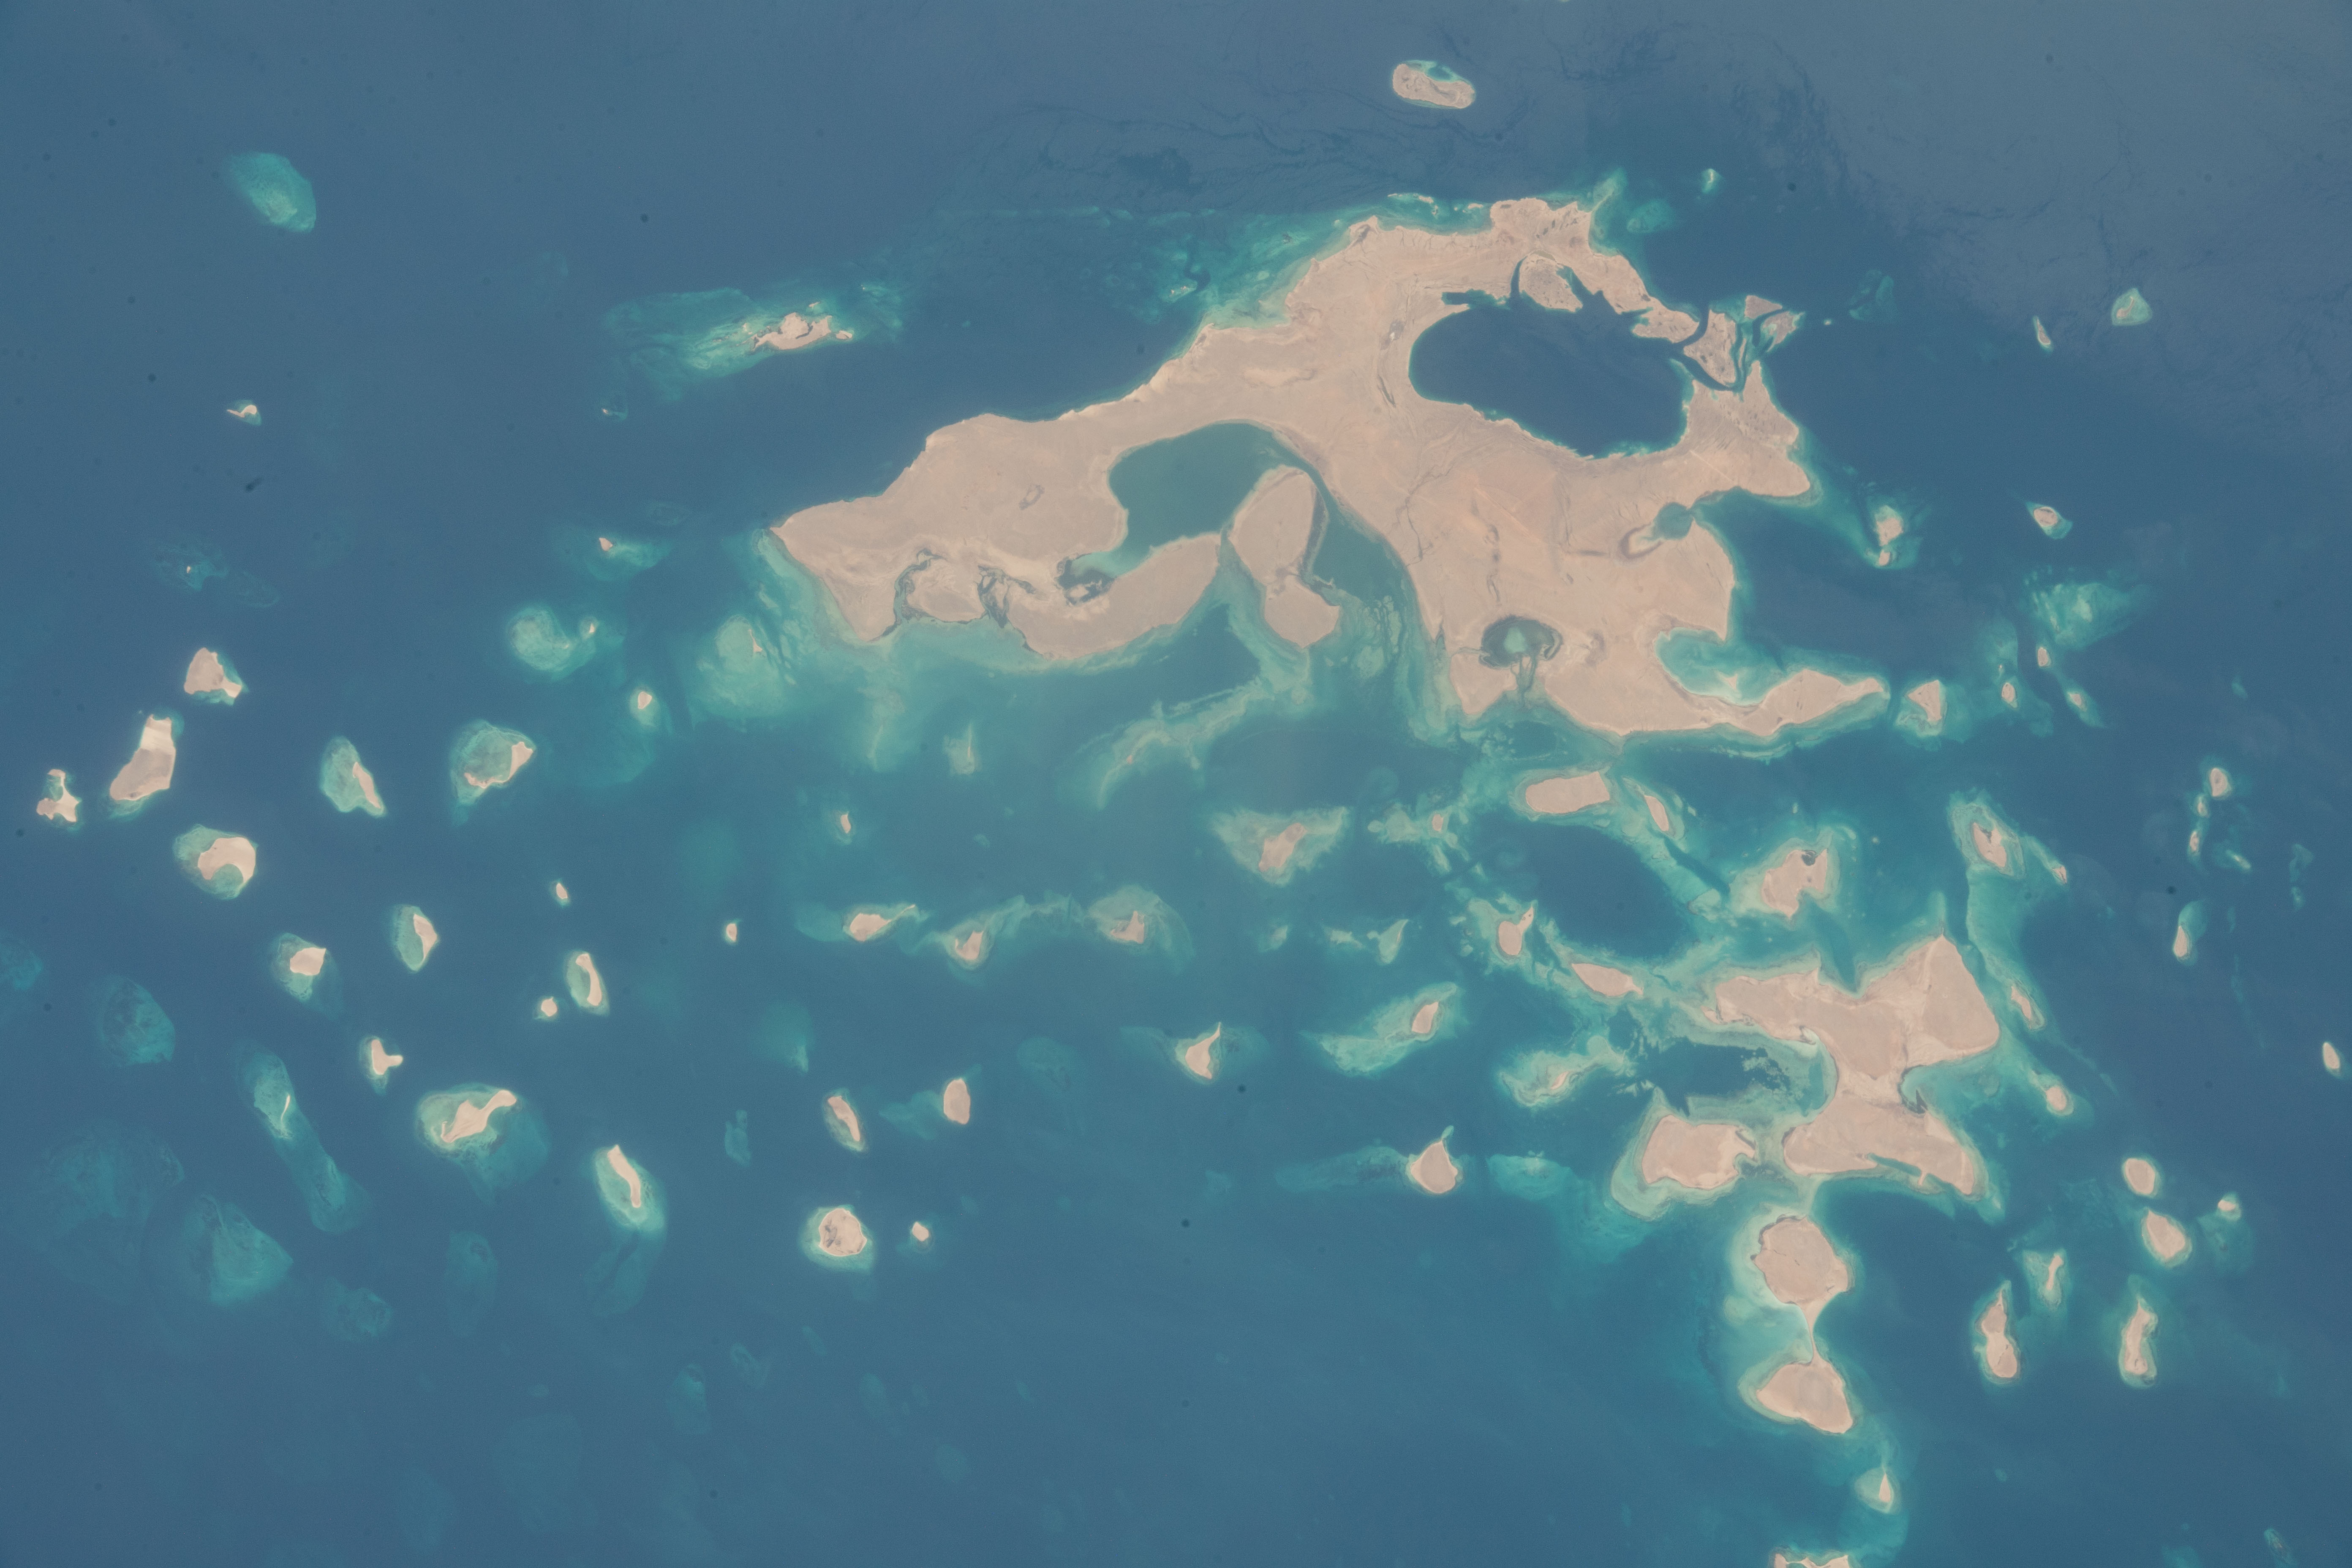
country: ERITREA
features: RED SEA, DAHLAK MARINE NATIONAL PARK, DAHLAK KEBIR, DEBEALUWA, NOCRA, JIMHIL, NORA,DAHLAK ARCHIPELAGO, DAHLAK MARINE NATIONAL PARK, RED SEA
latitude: 15.8
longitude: 40.3
